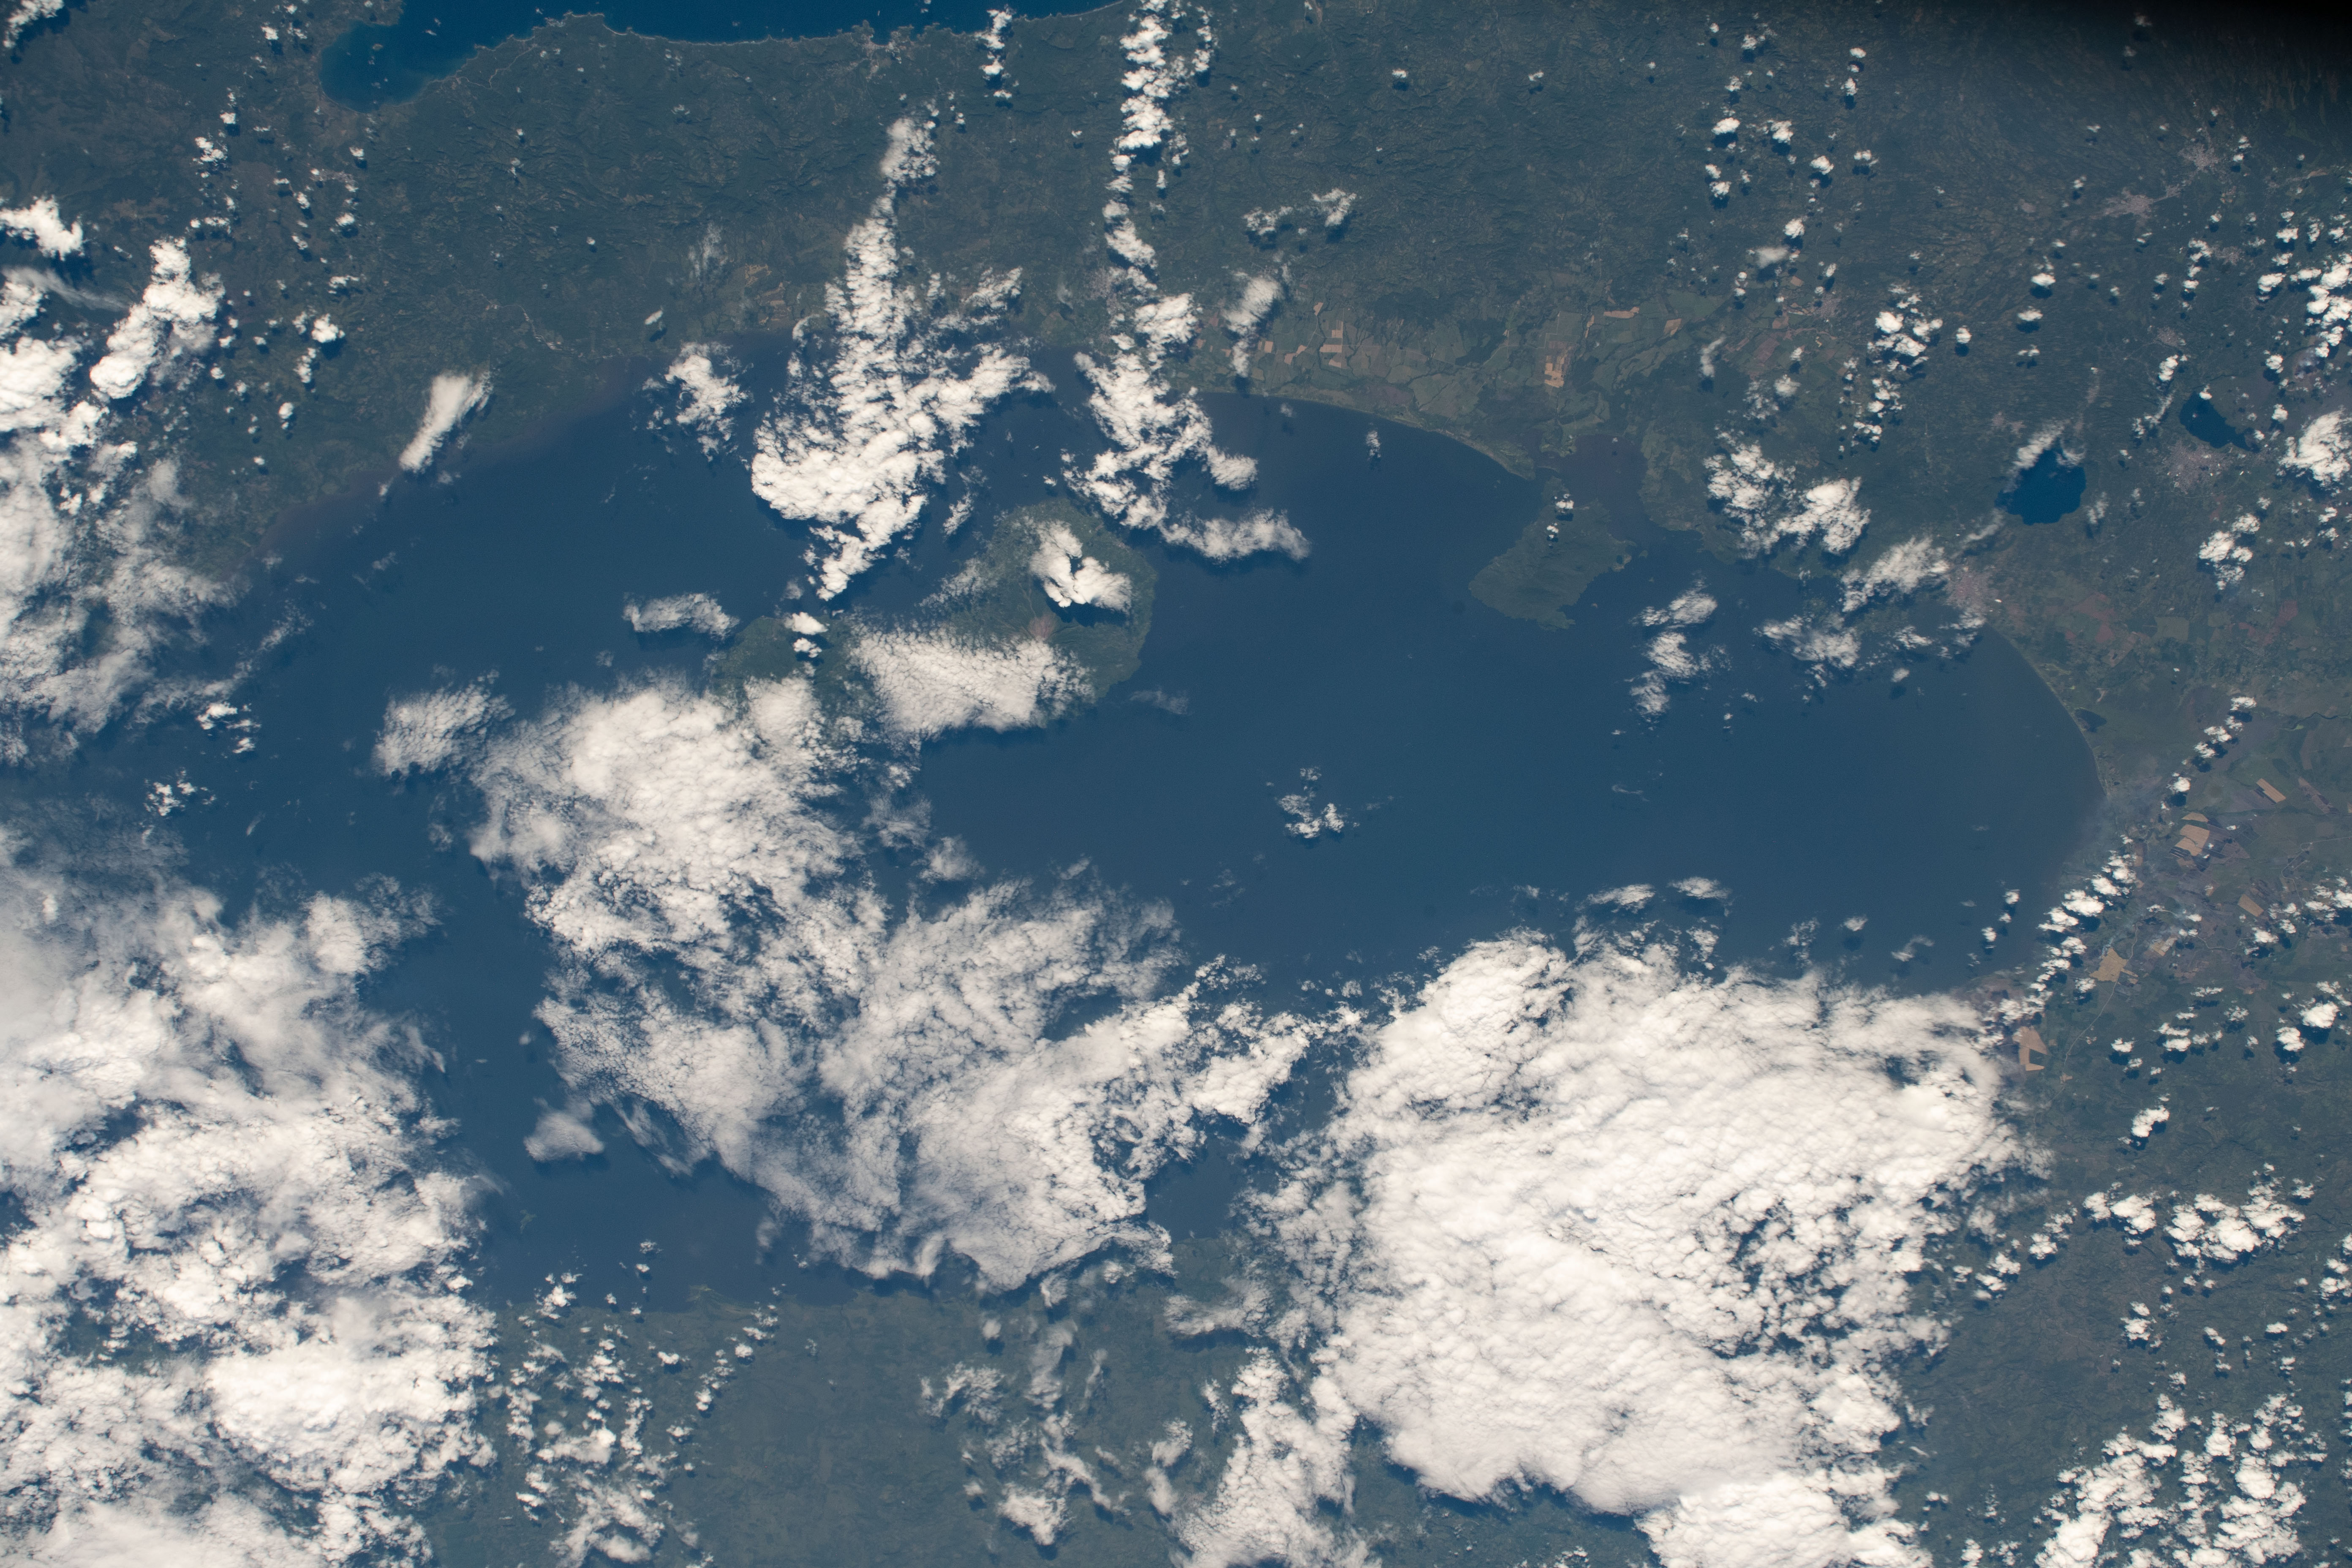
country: NICARAGUA
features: LAKE NICARAGUA
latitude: 11.7
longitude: -85.6
